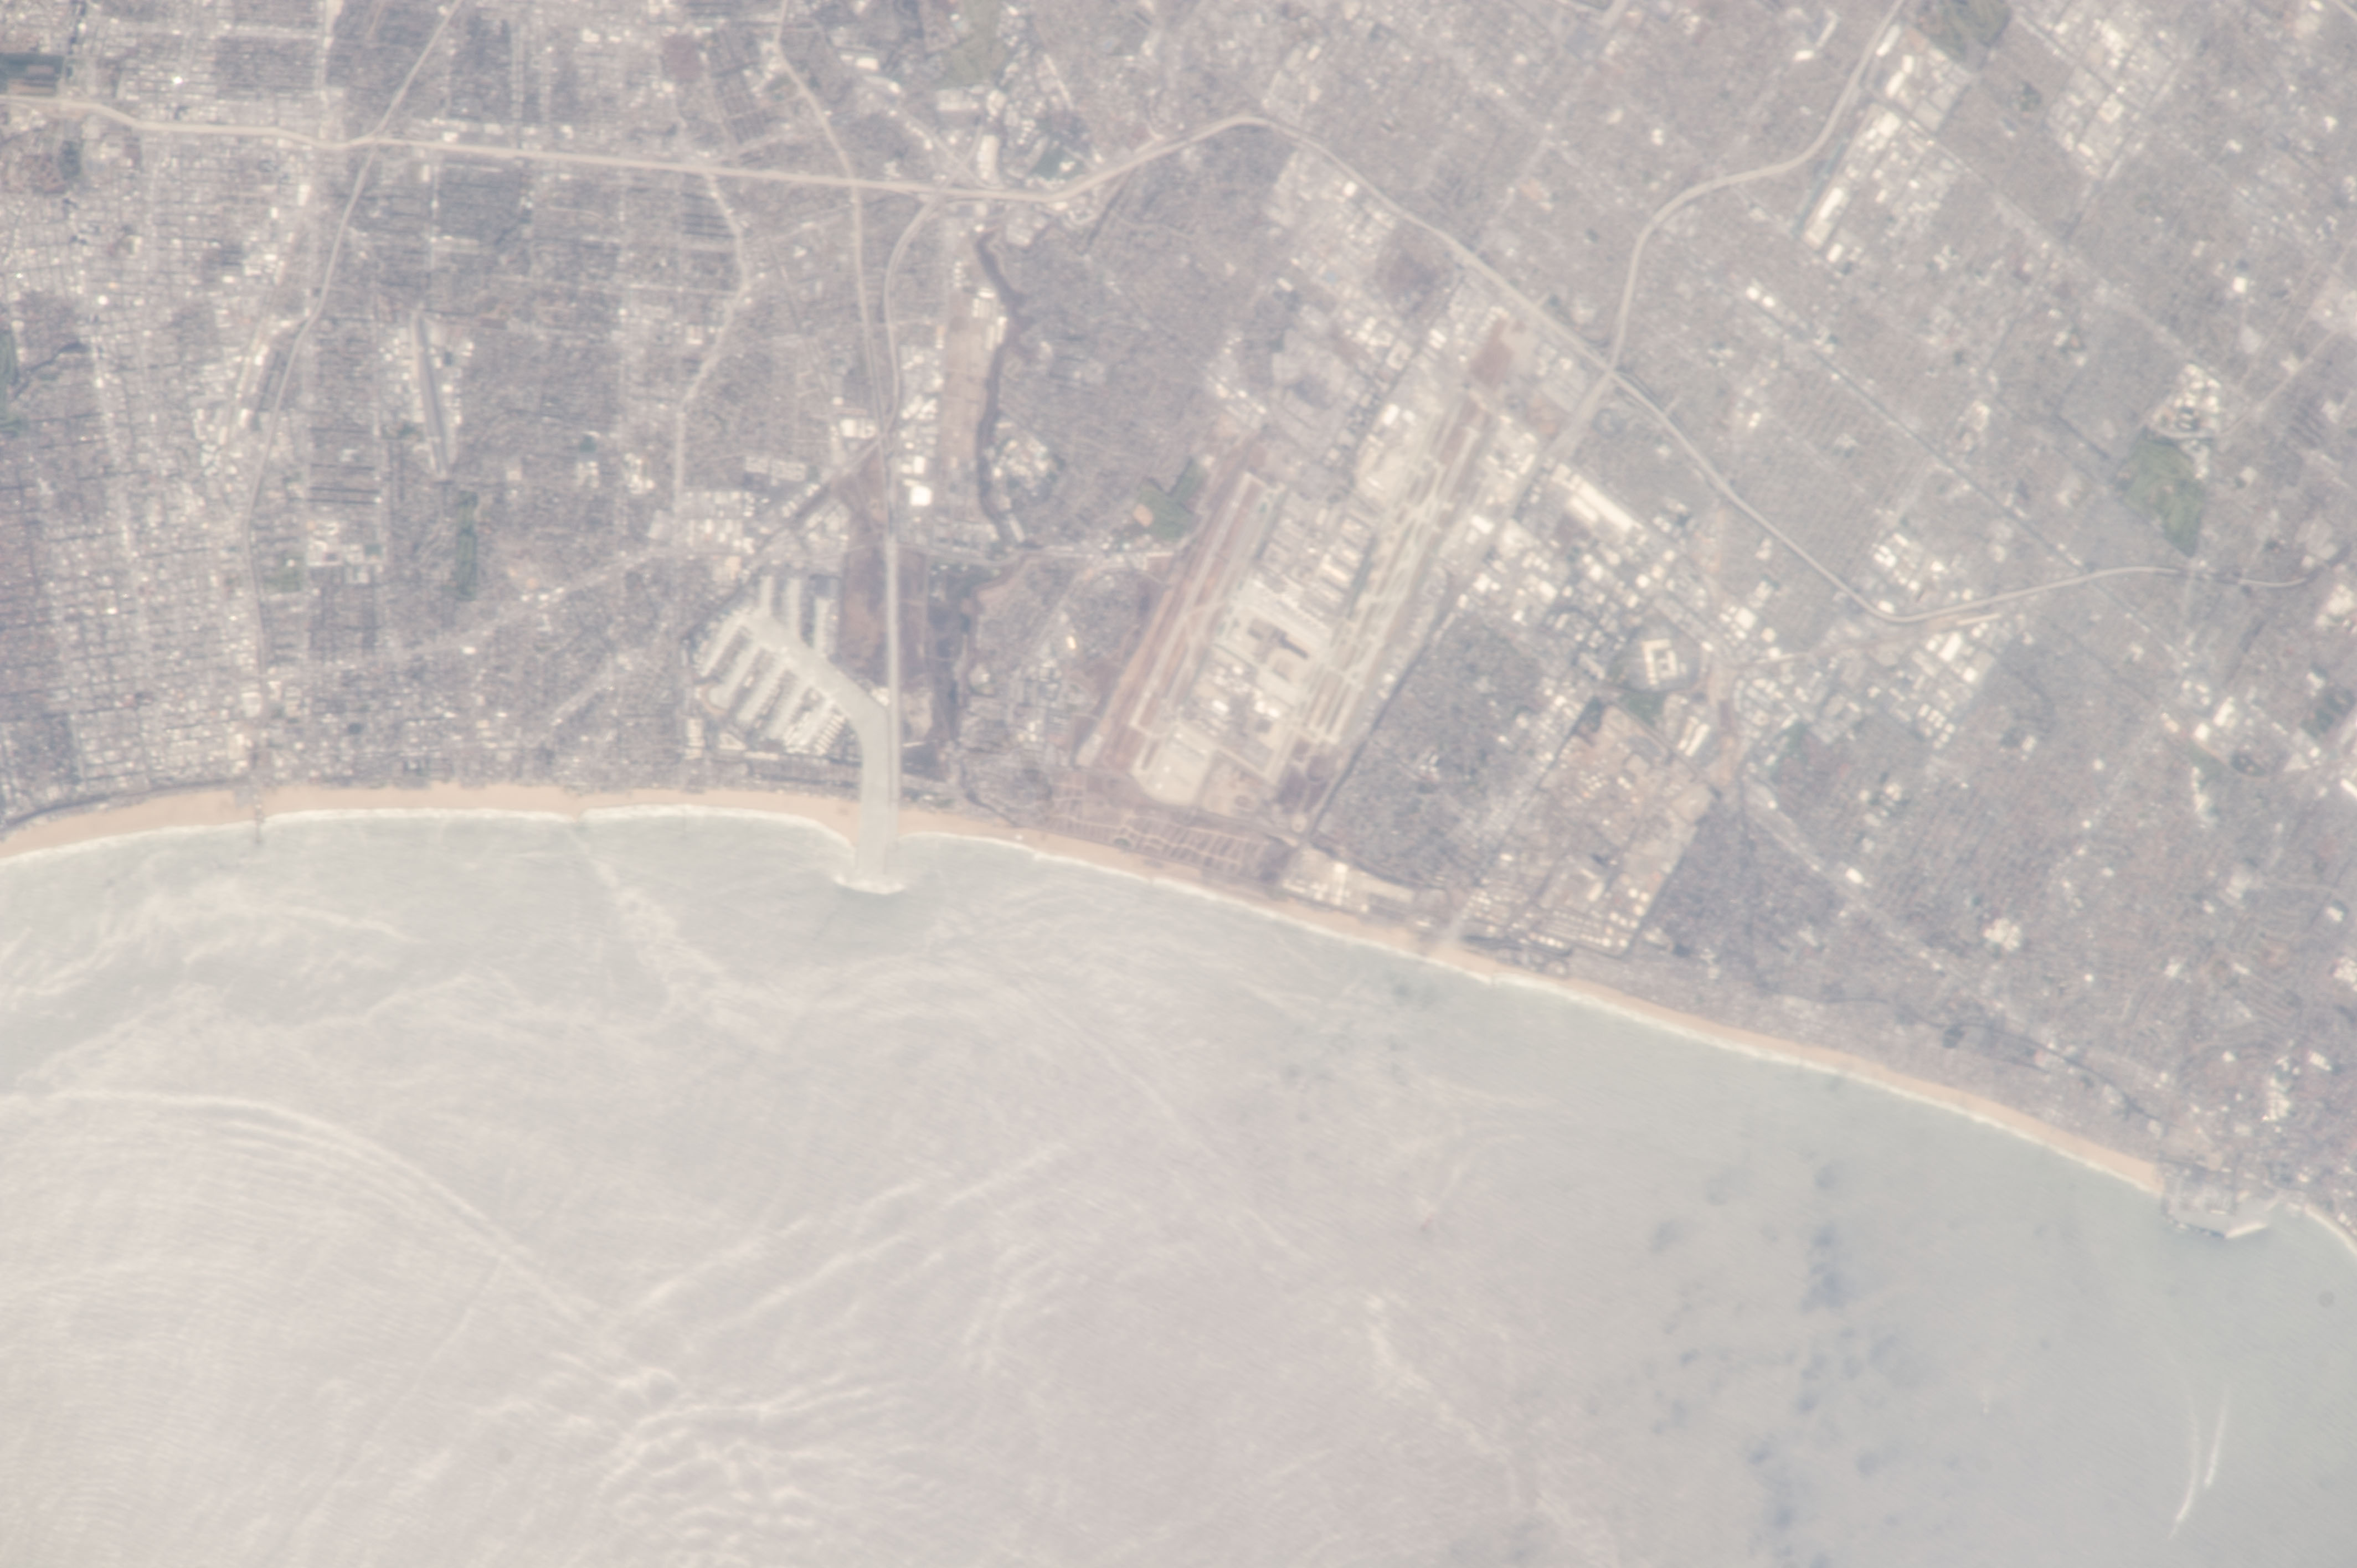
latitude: 33.9
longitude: -118.4
